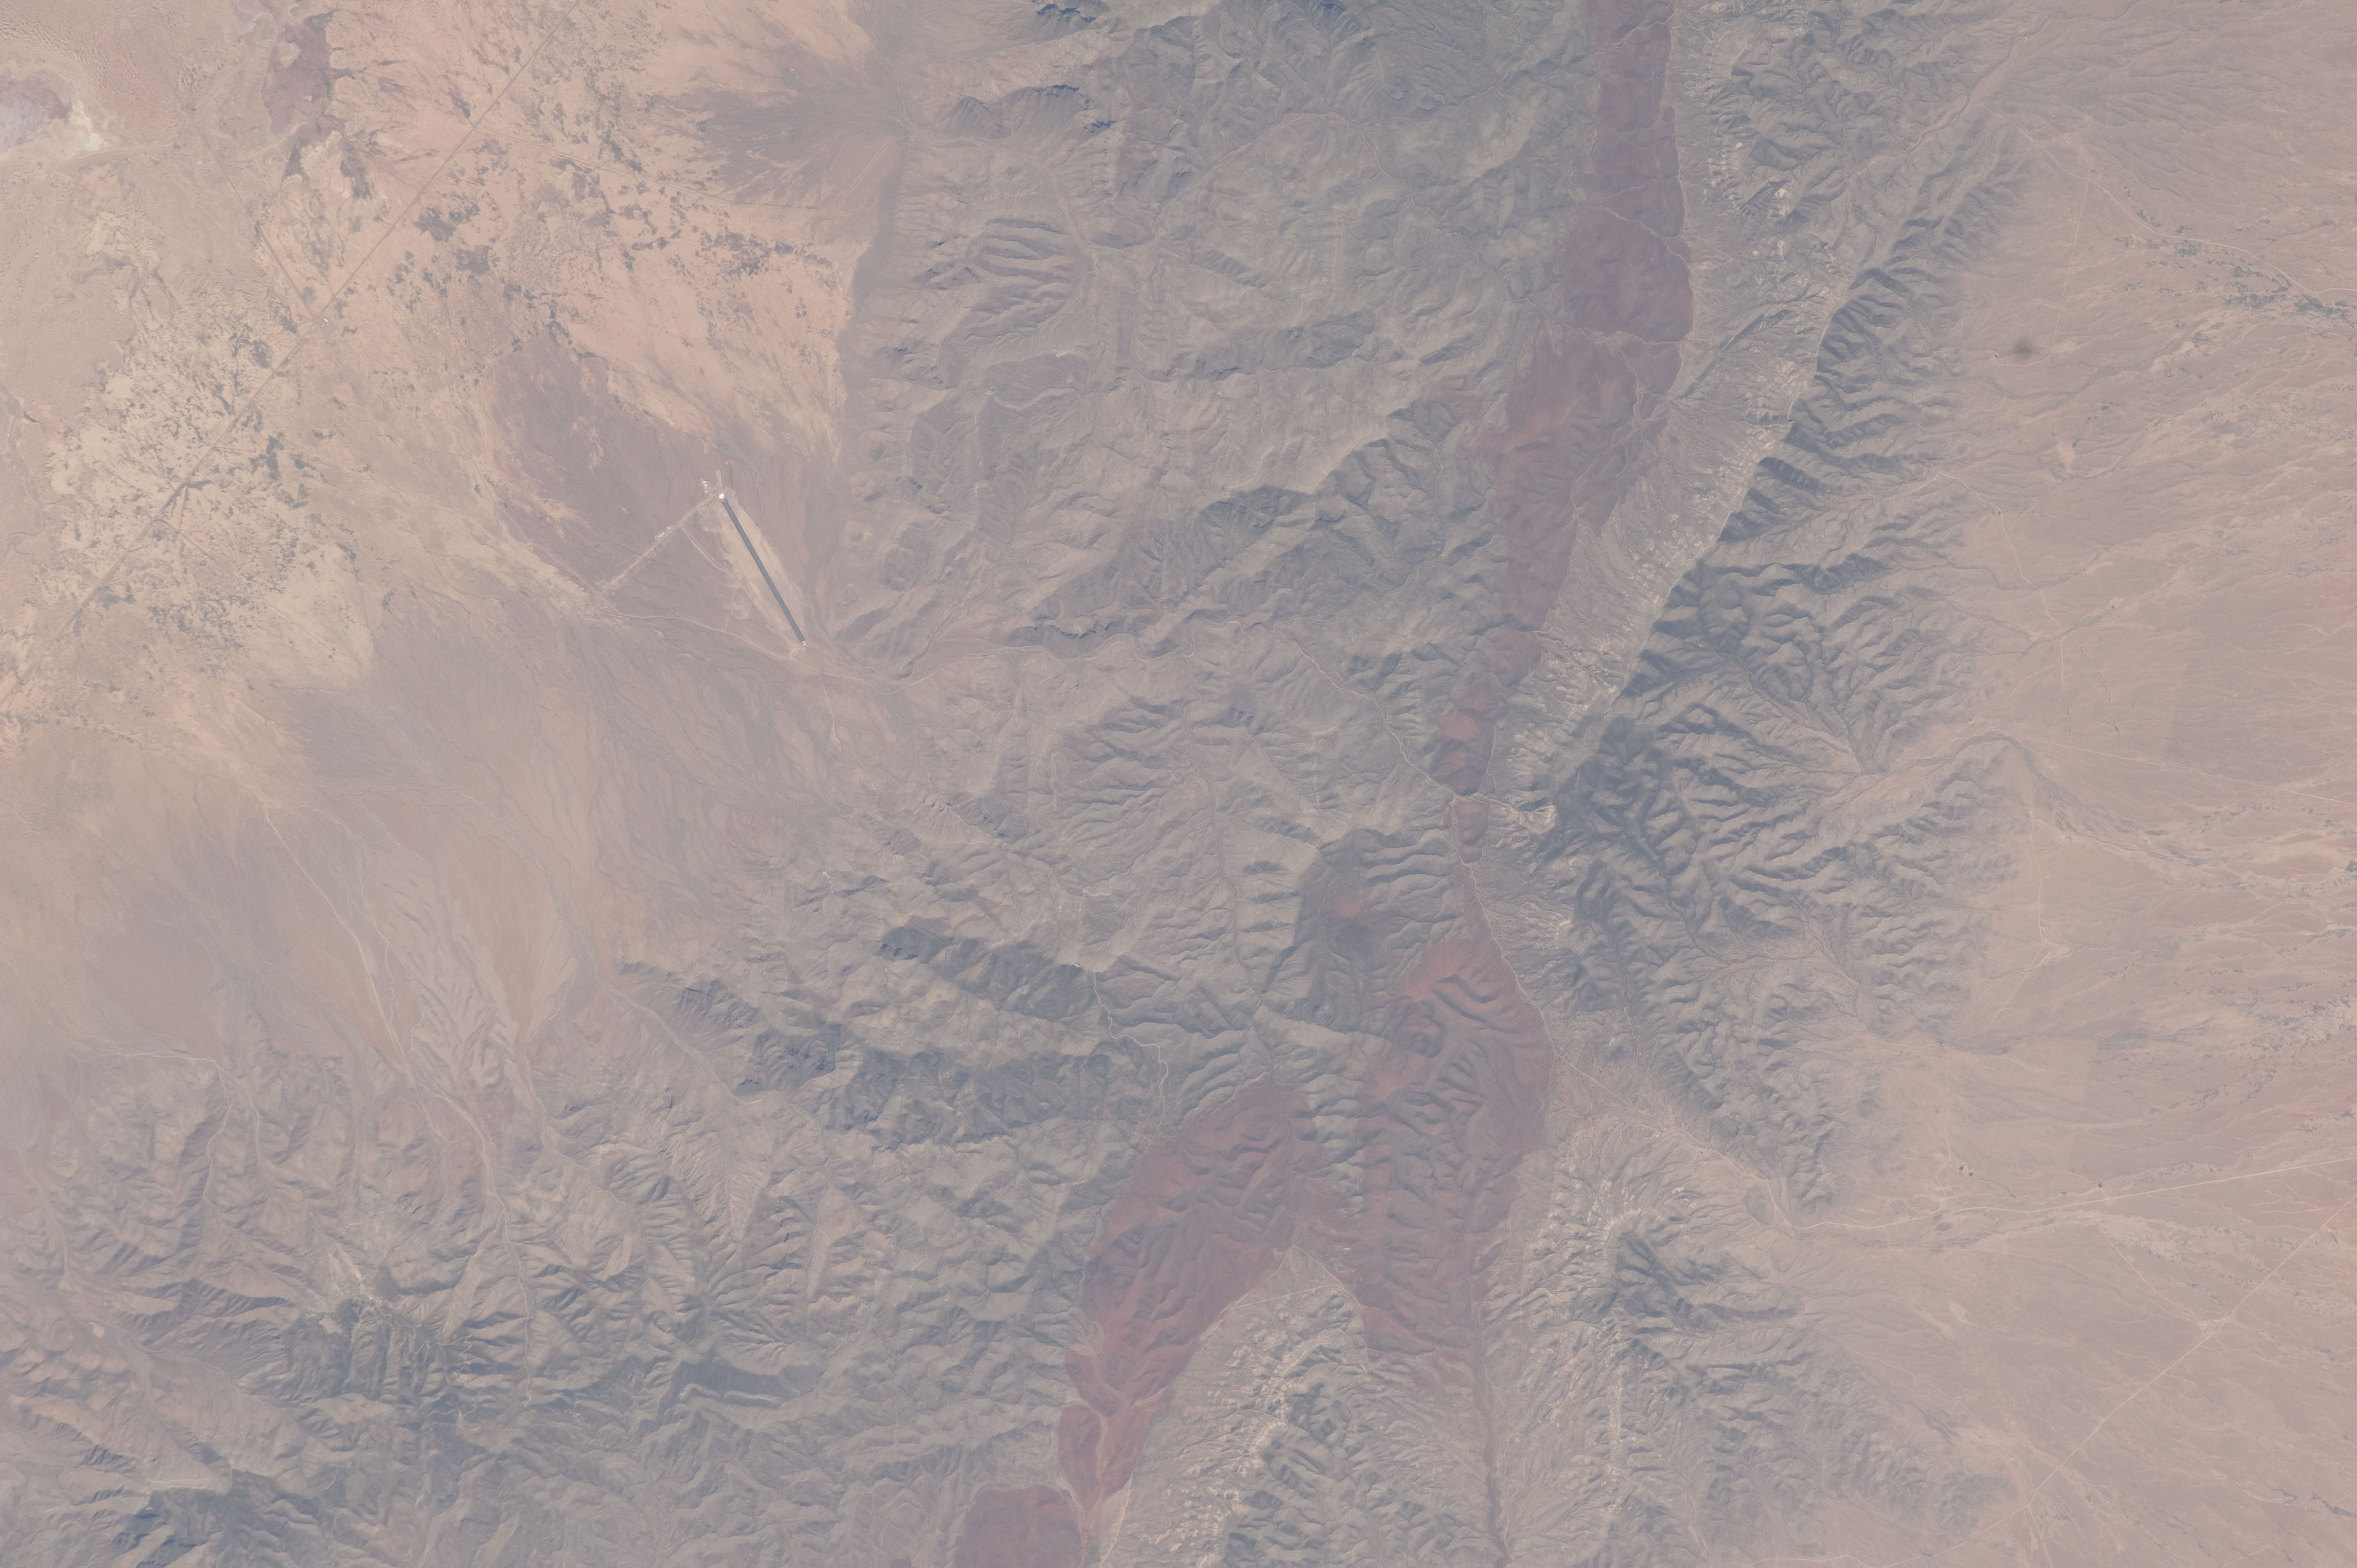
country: USA-NEW MEXICO
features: WHITE SANDS MISSILE RANGE, SAN ANDRES MTS.
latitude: 33.2
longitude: -106.7
